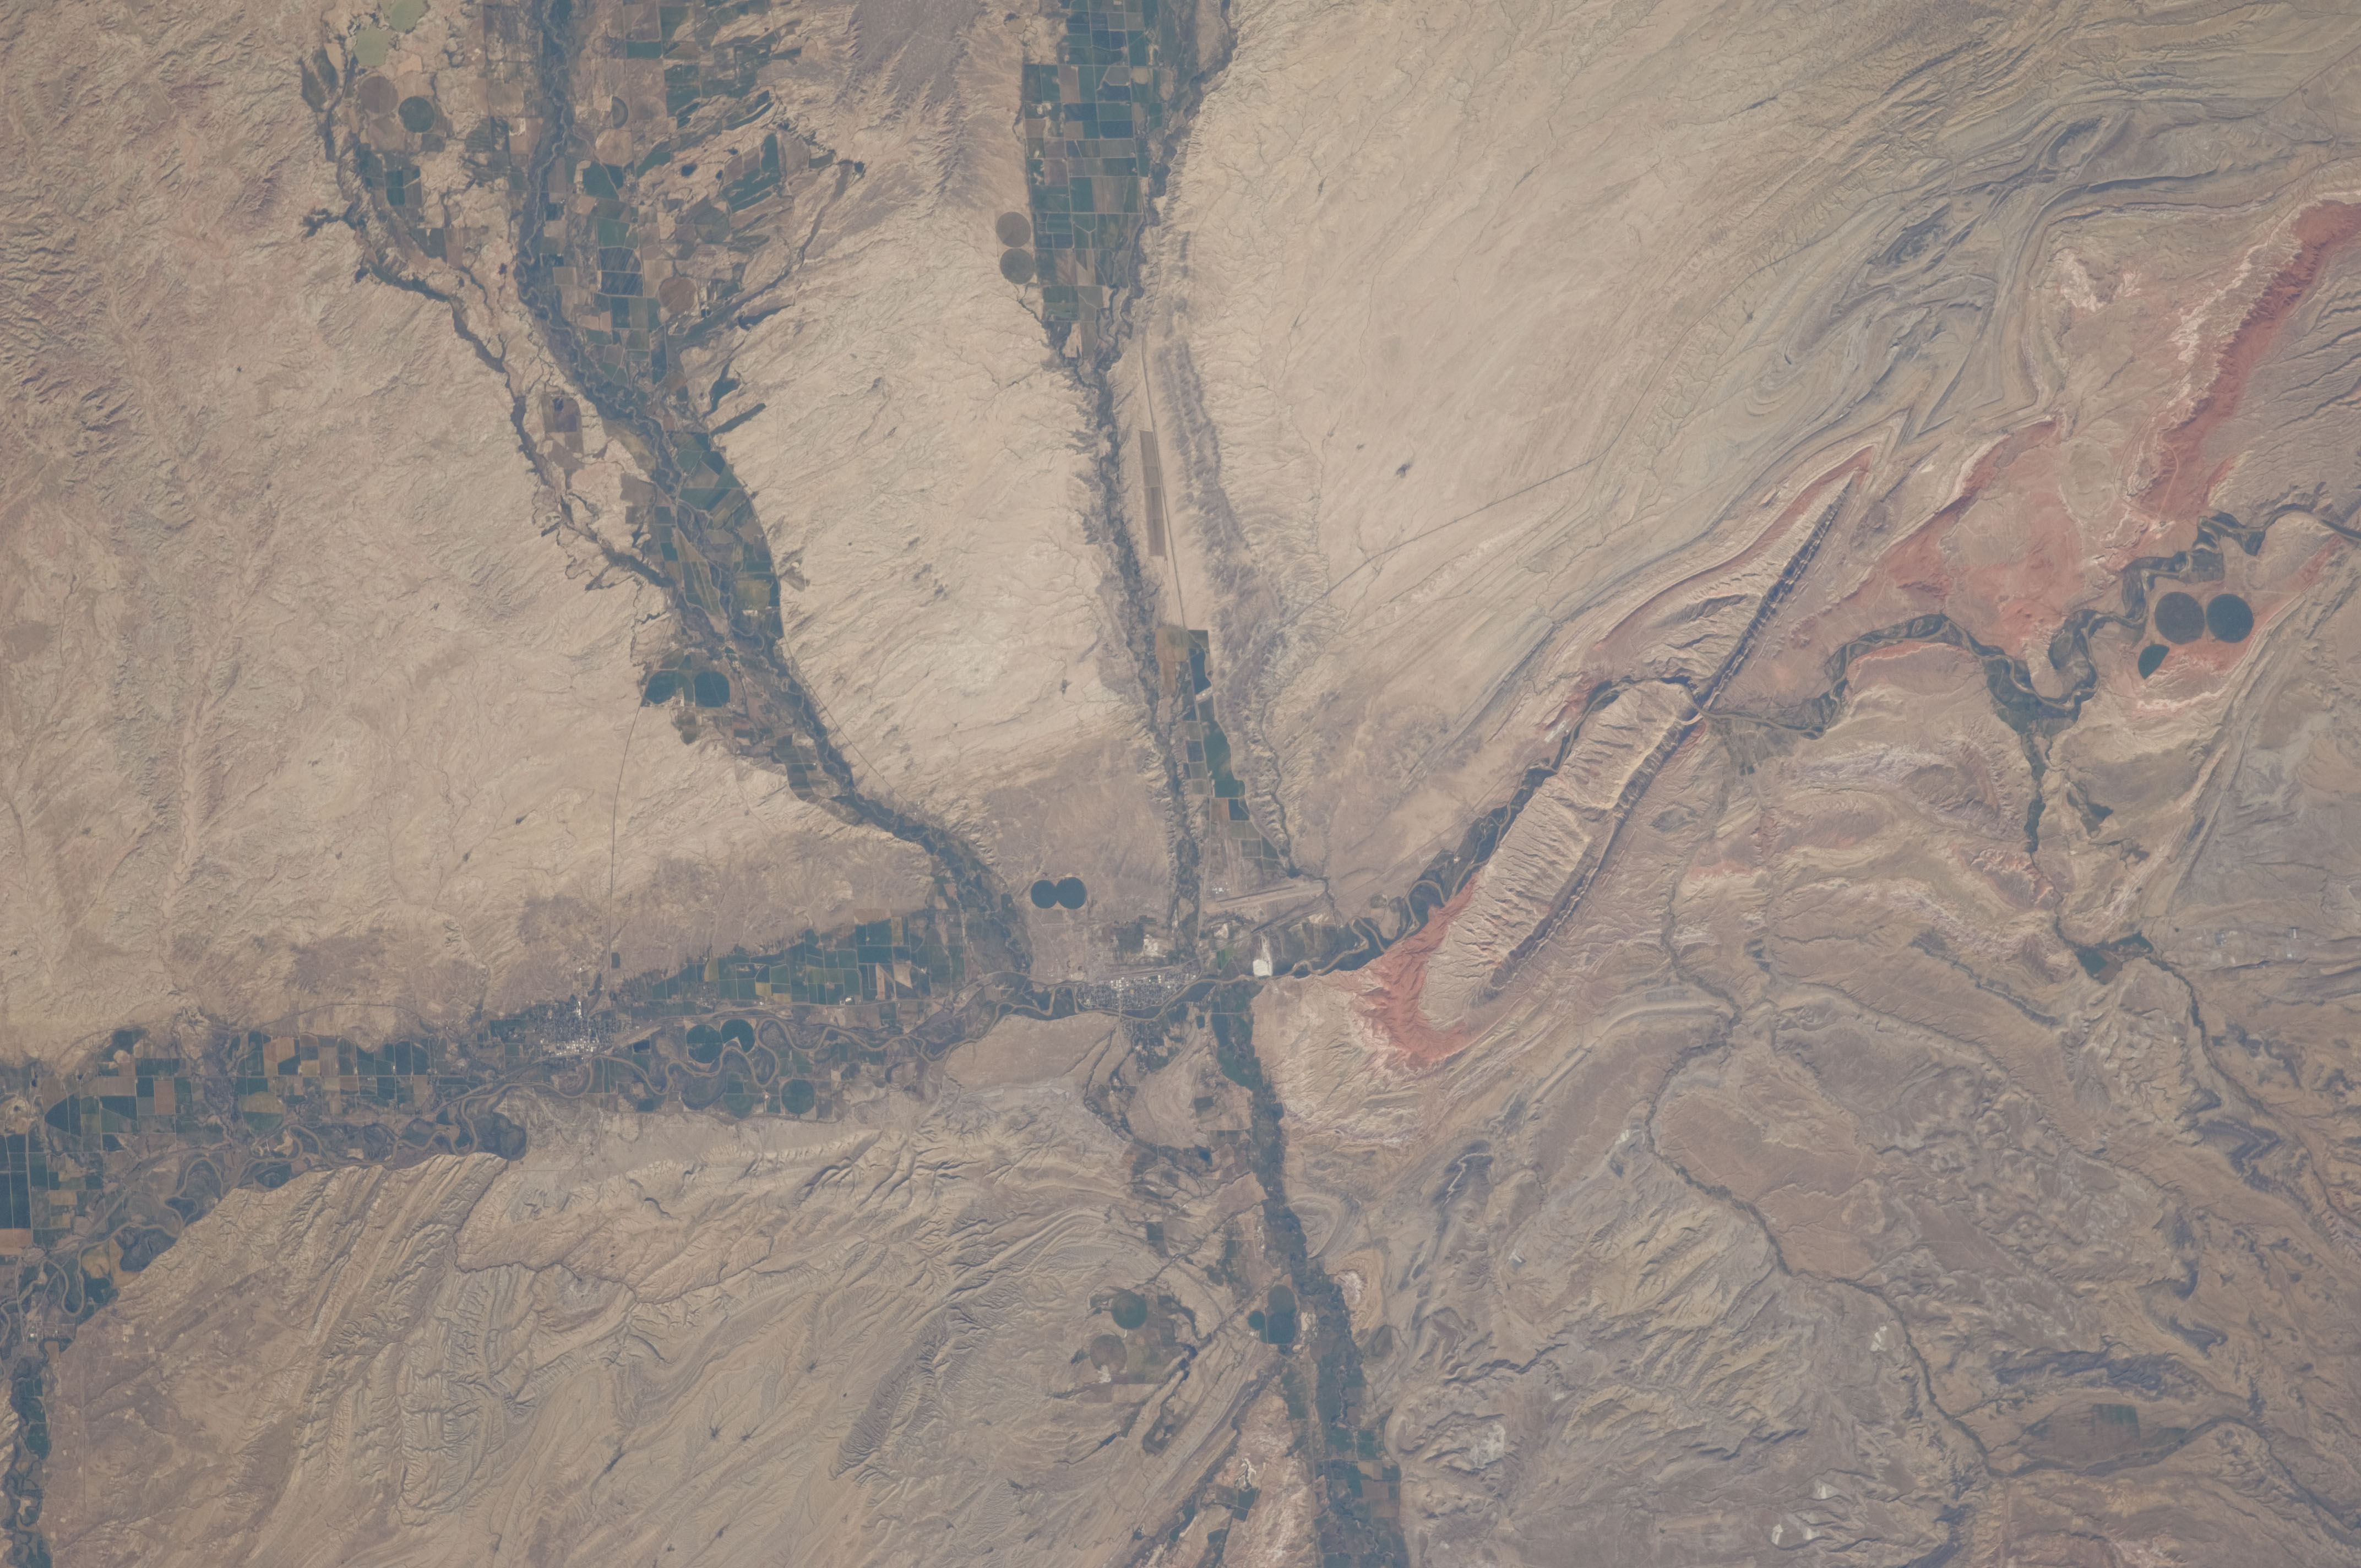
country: USA-WYOMING
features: GREYBULL,BIG HORN,SOUTH BIG HORN COUNTY AIRPORT
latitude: 44.5
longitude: -108.1
